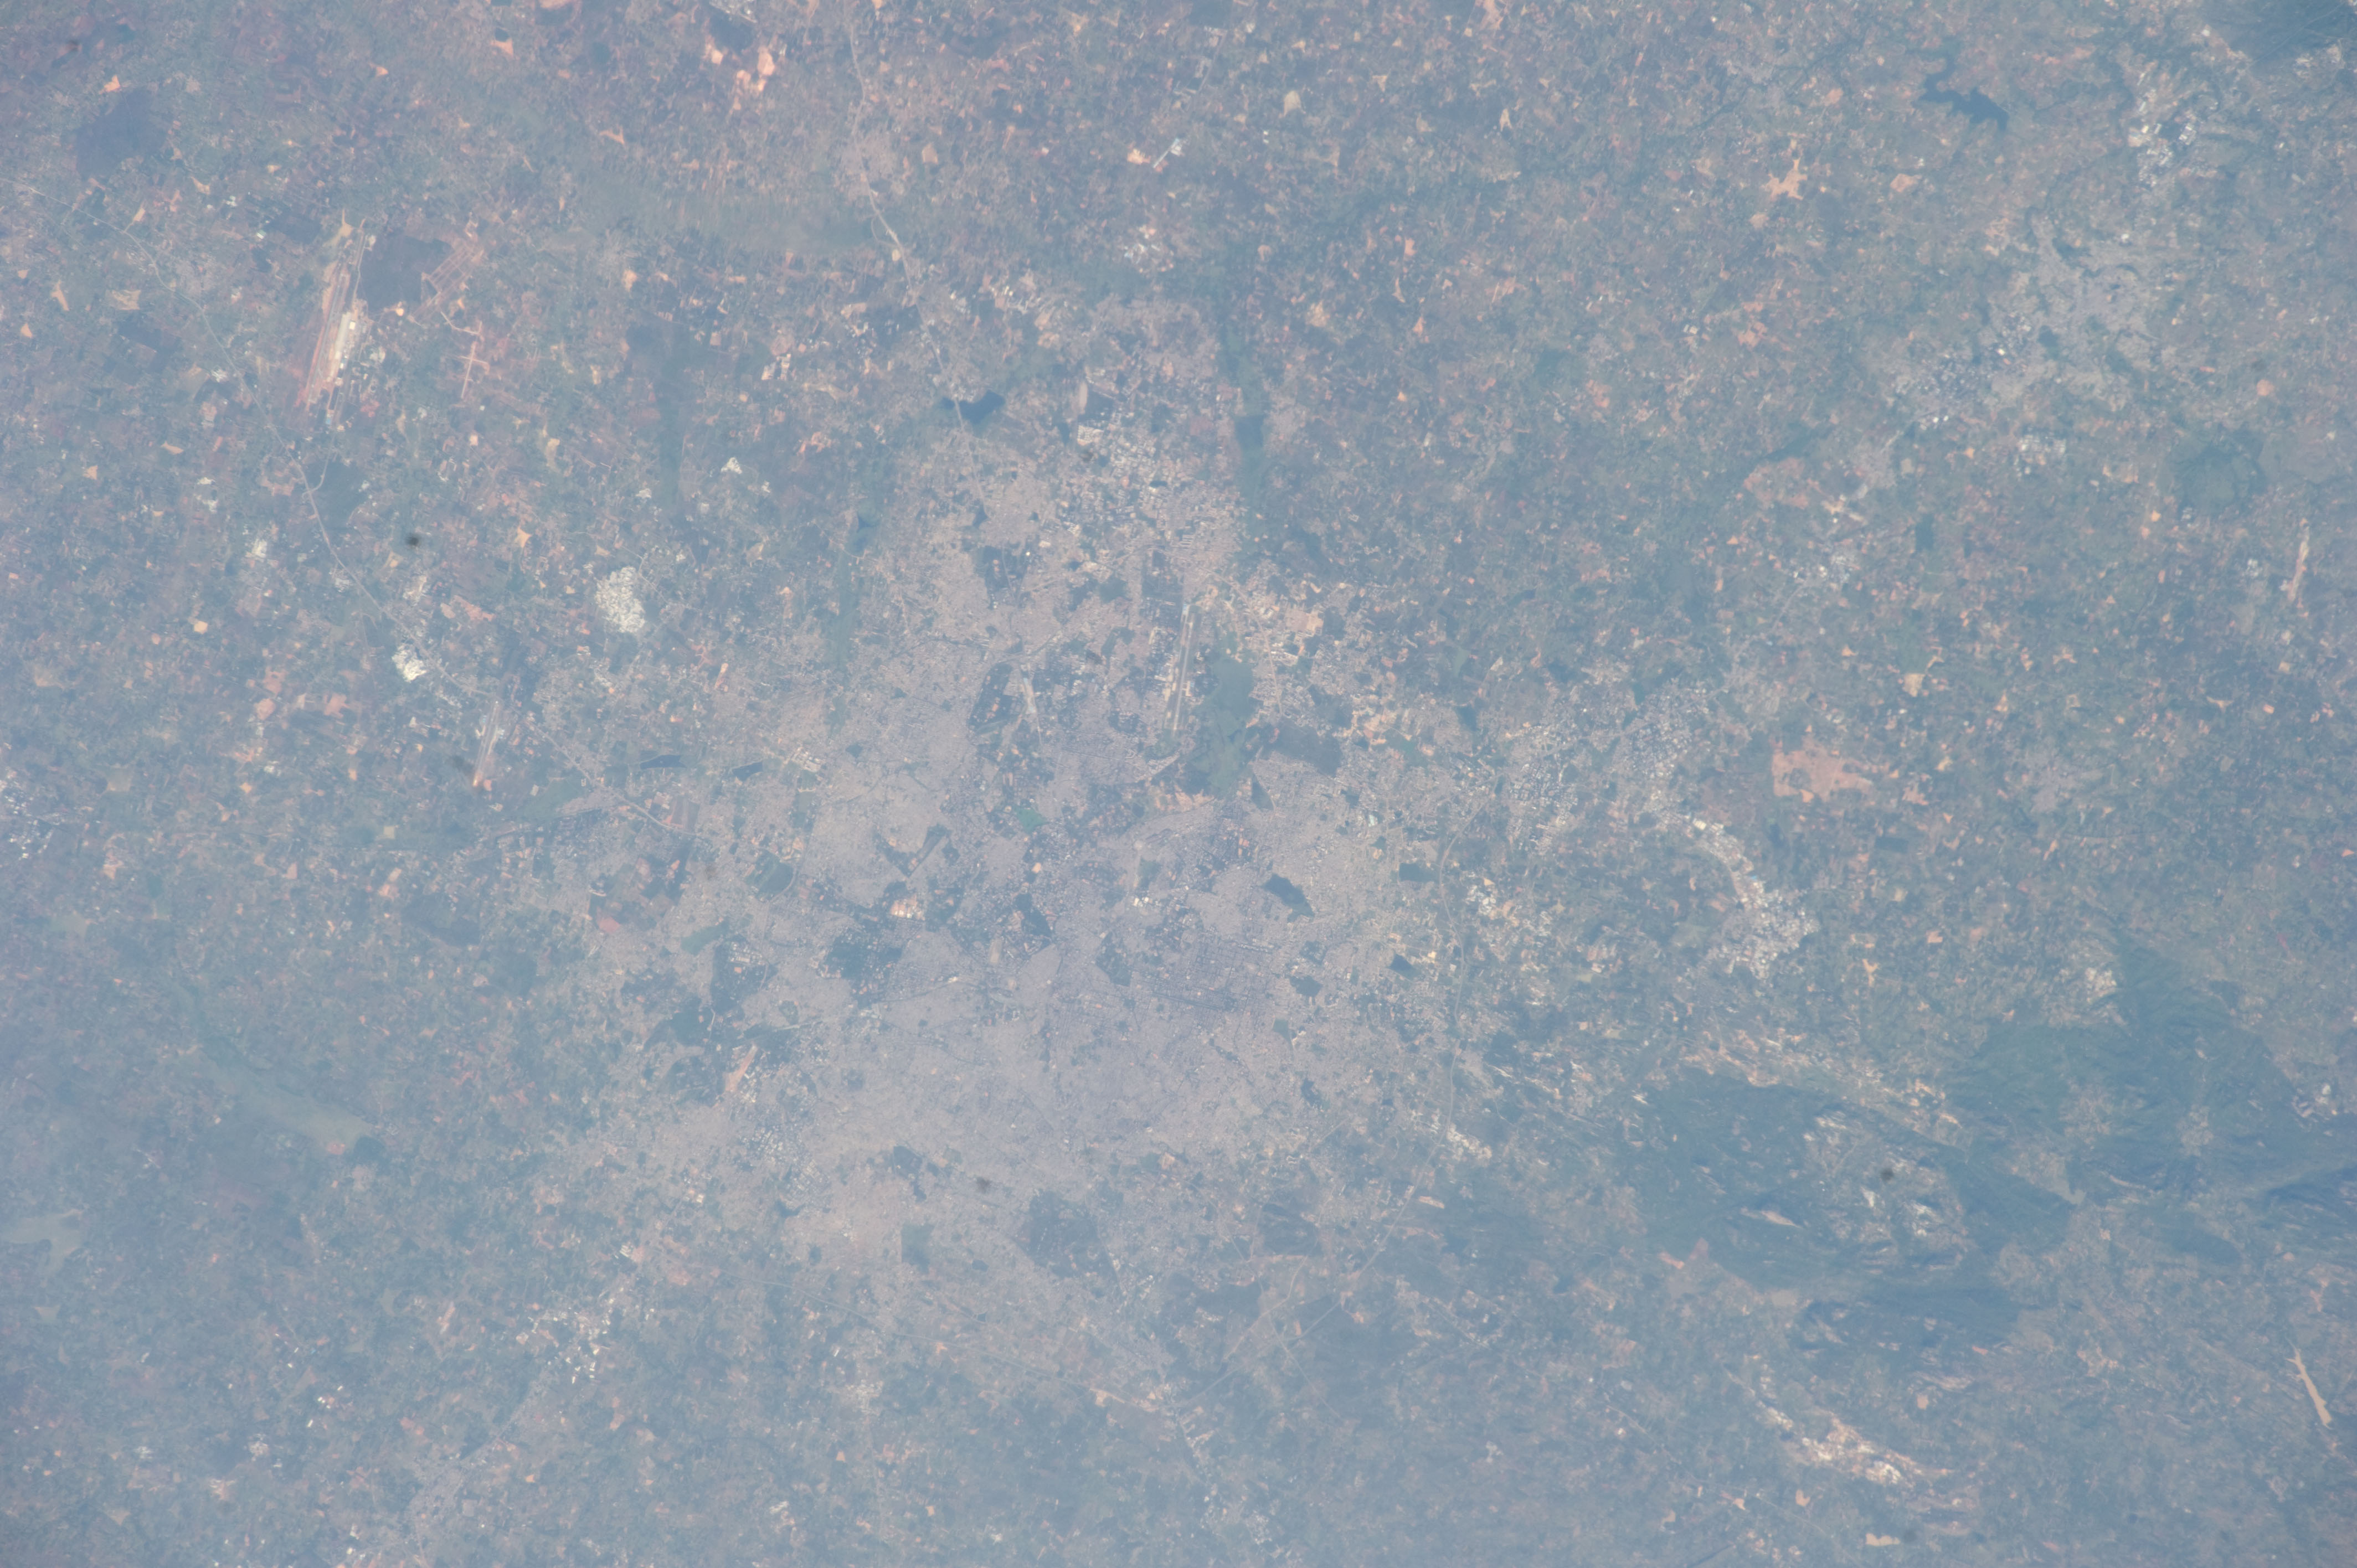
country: INDIA
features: NOT SPECIFIED
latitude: 12.9
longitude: 77.6
